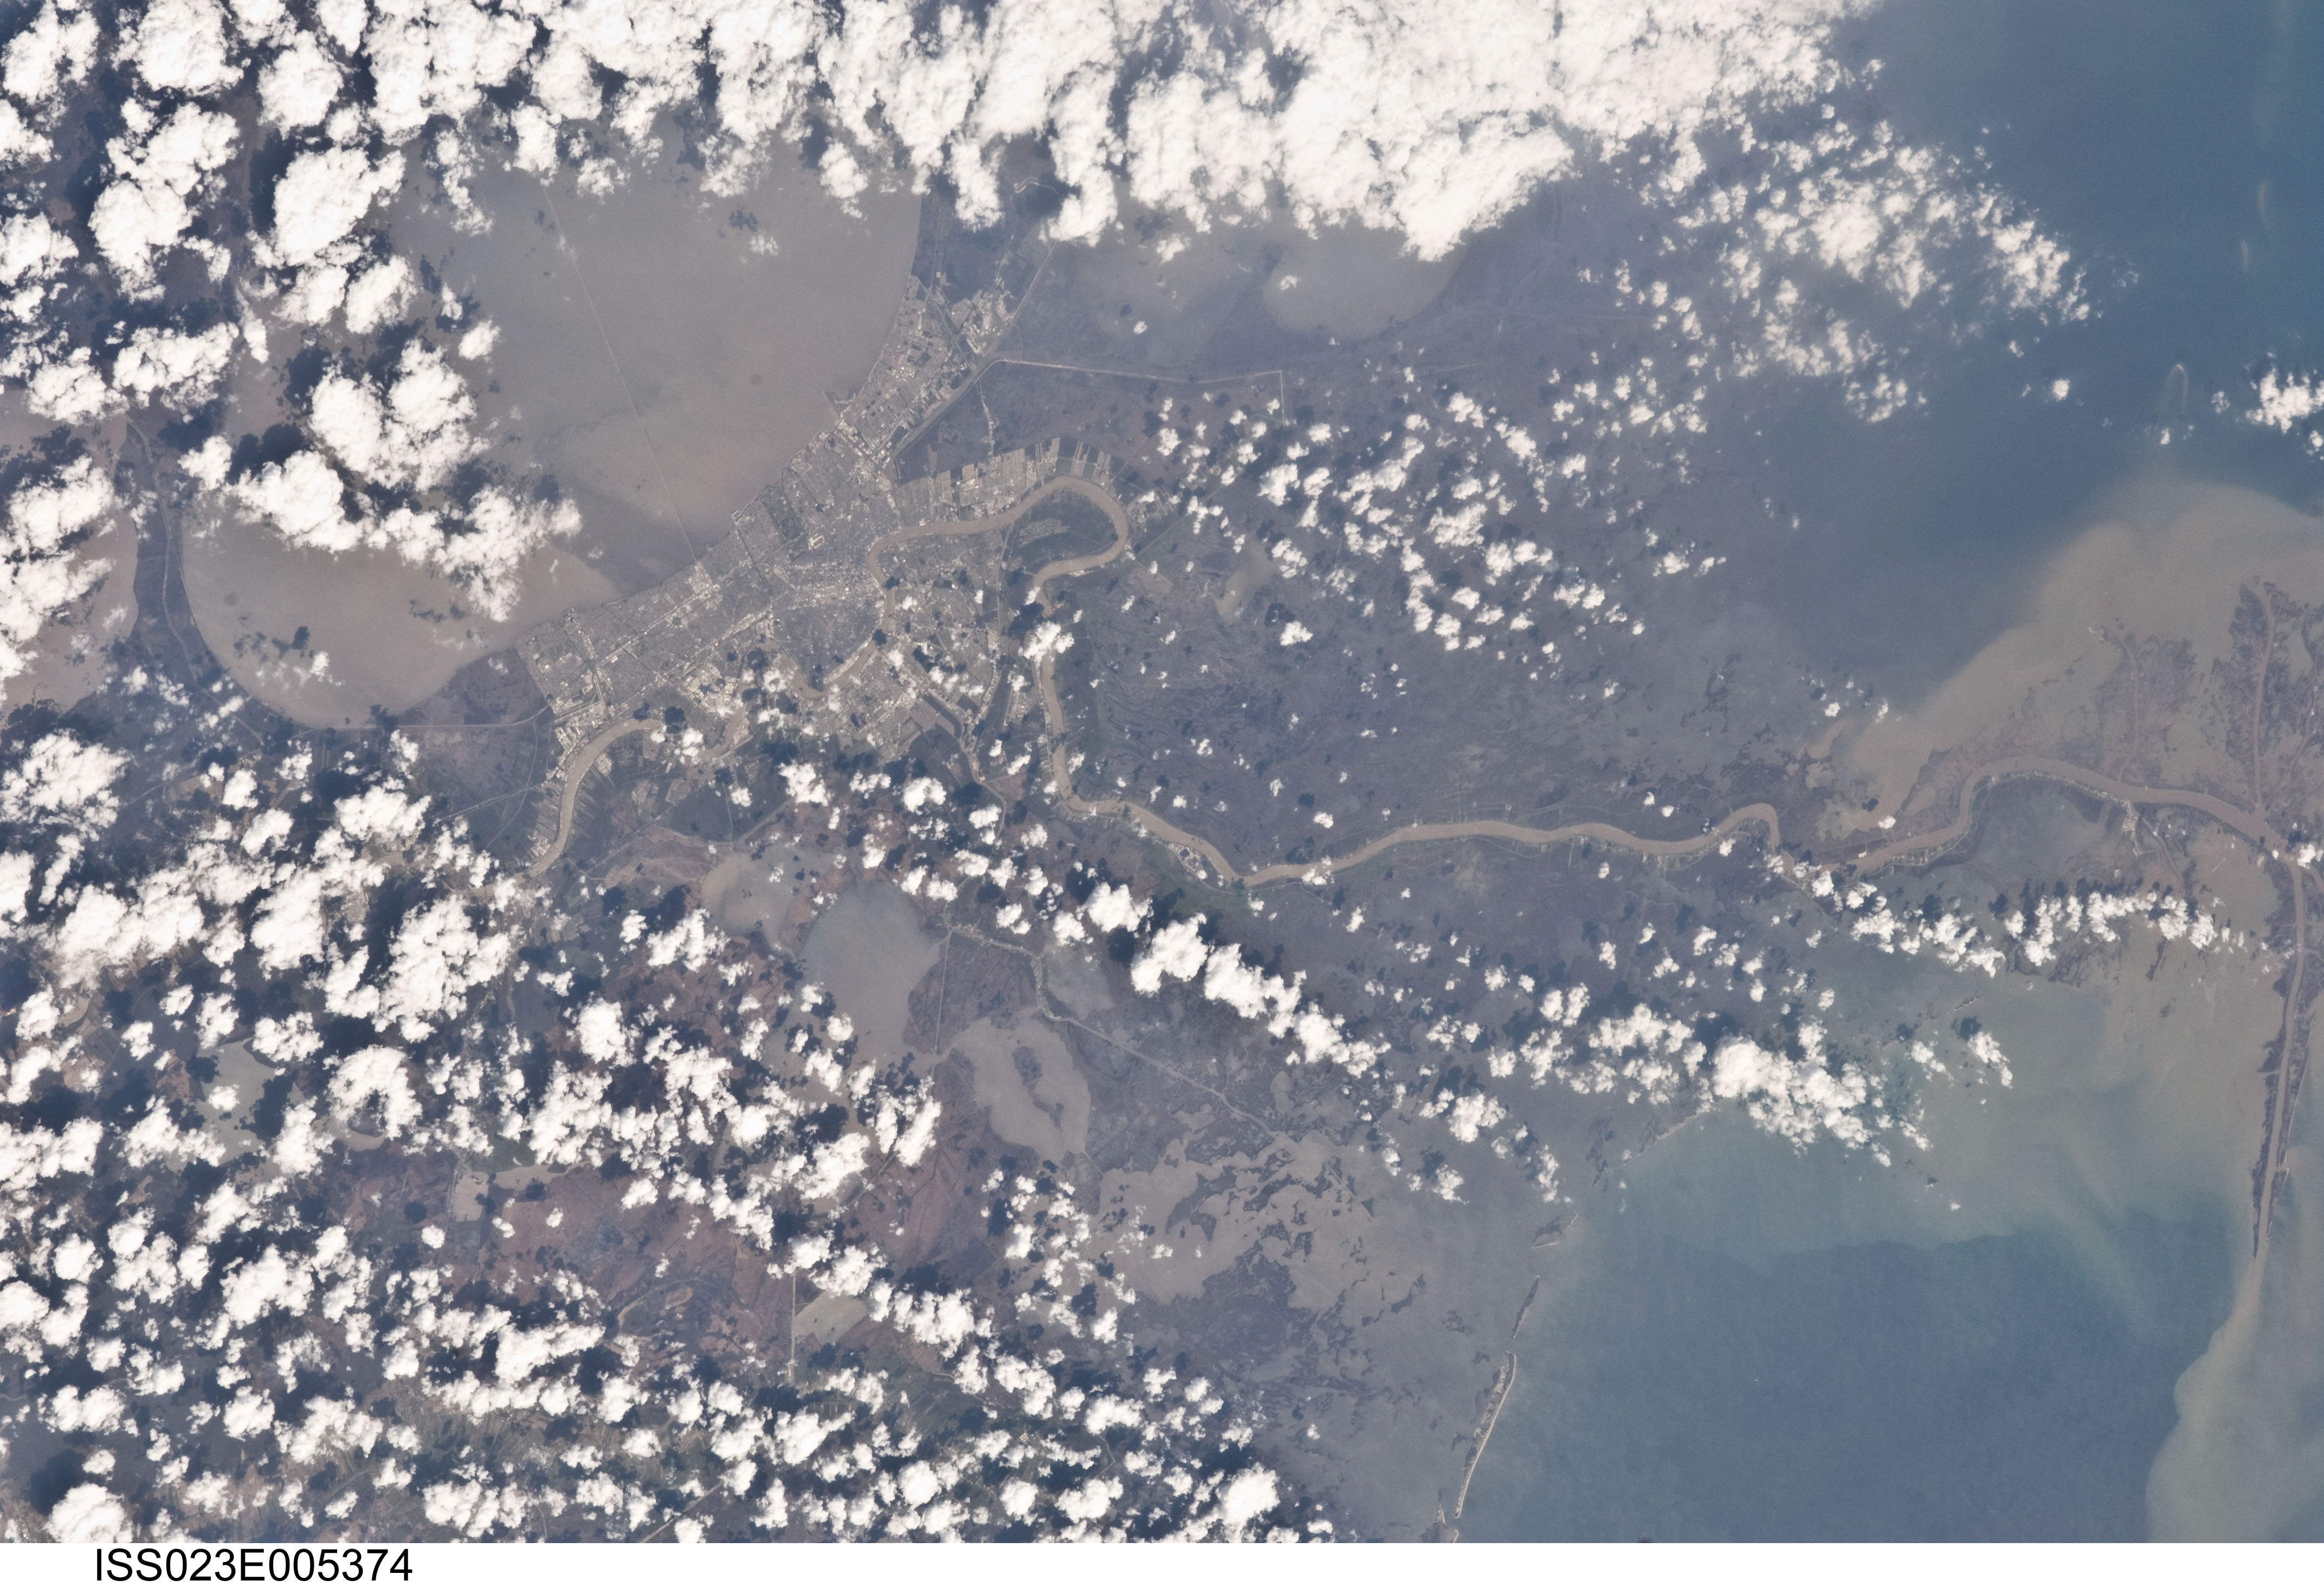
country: USA-LOUISIANA
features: MISSISSIPPI R., DELTA, NEW ORLEANS, L. PONTCHARTRAIN, WETLANDS, SEDIMENT
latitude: 29.5
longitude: -90.0
